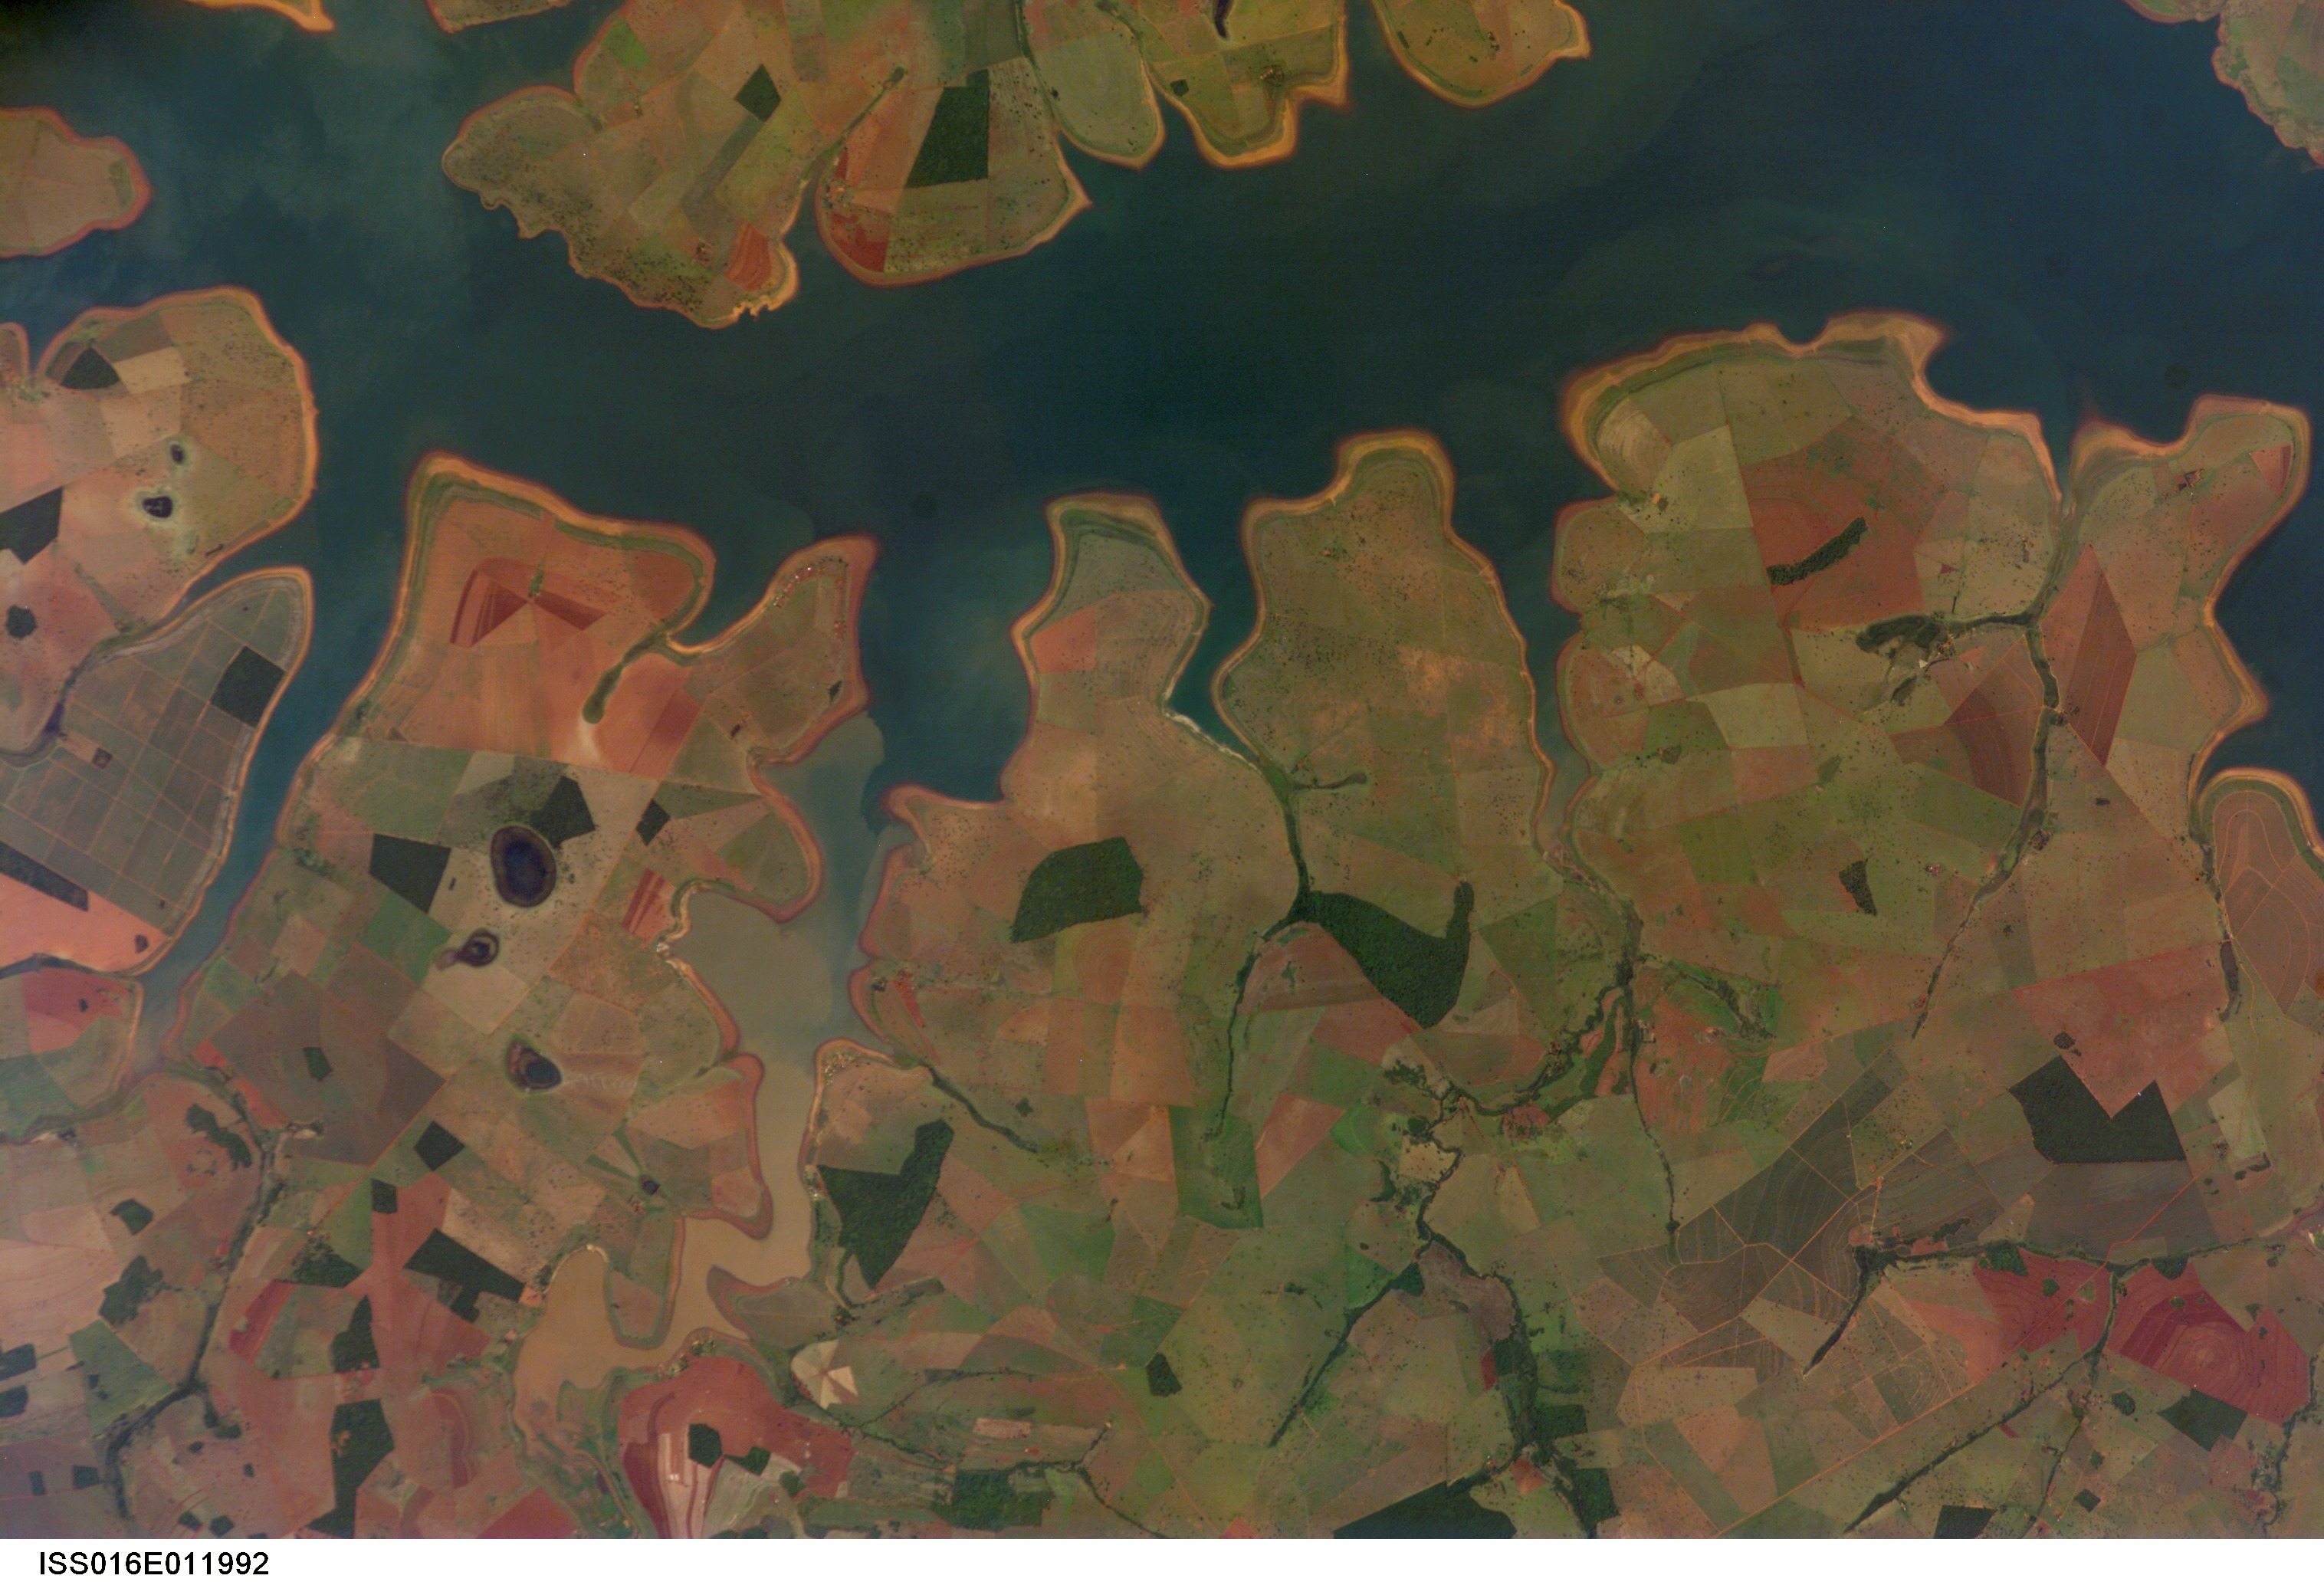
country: BRAZIL
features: PARANAIBA R., AGR.
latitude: -18.7
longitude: -50.3
